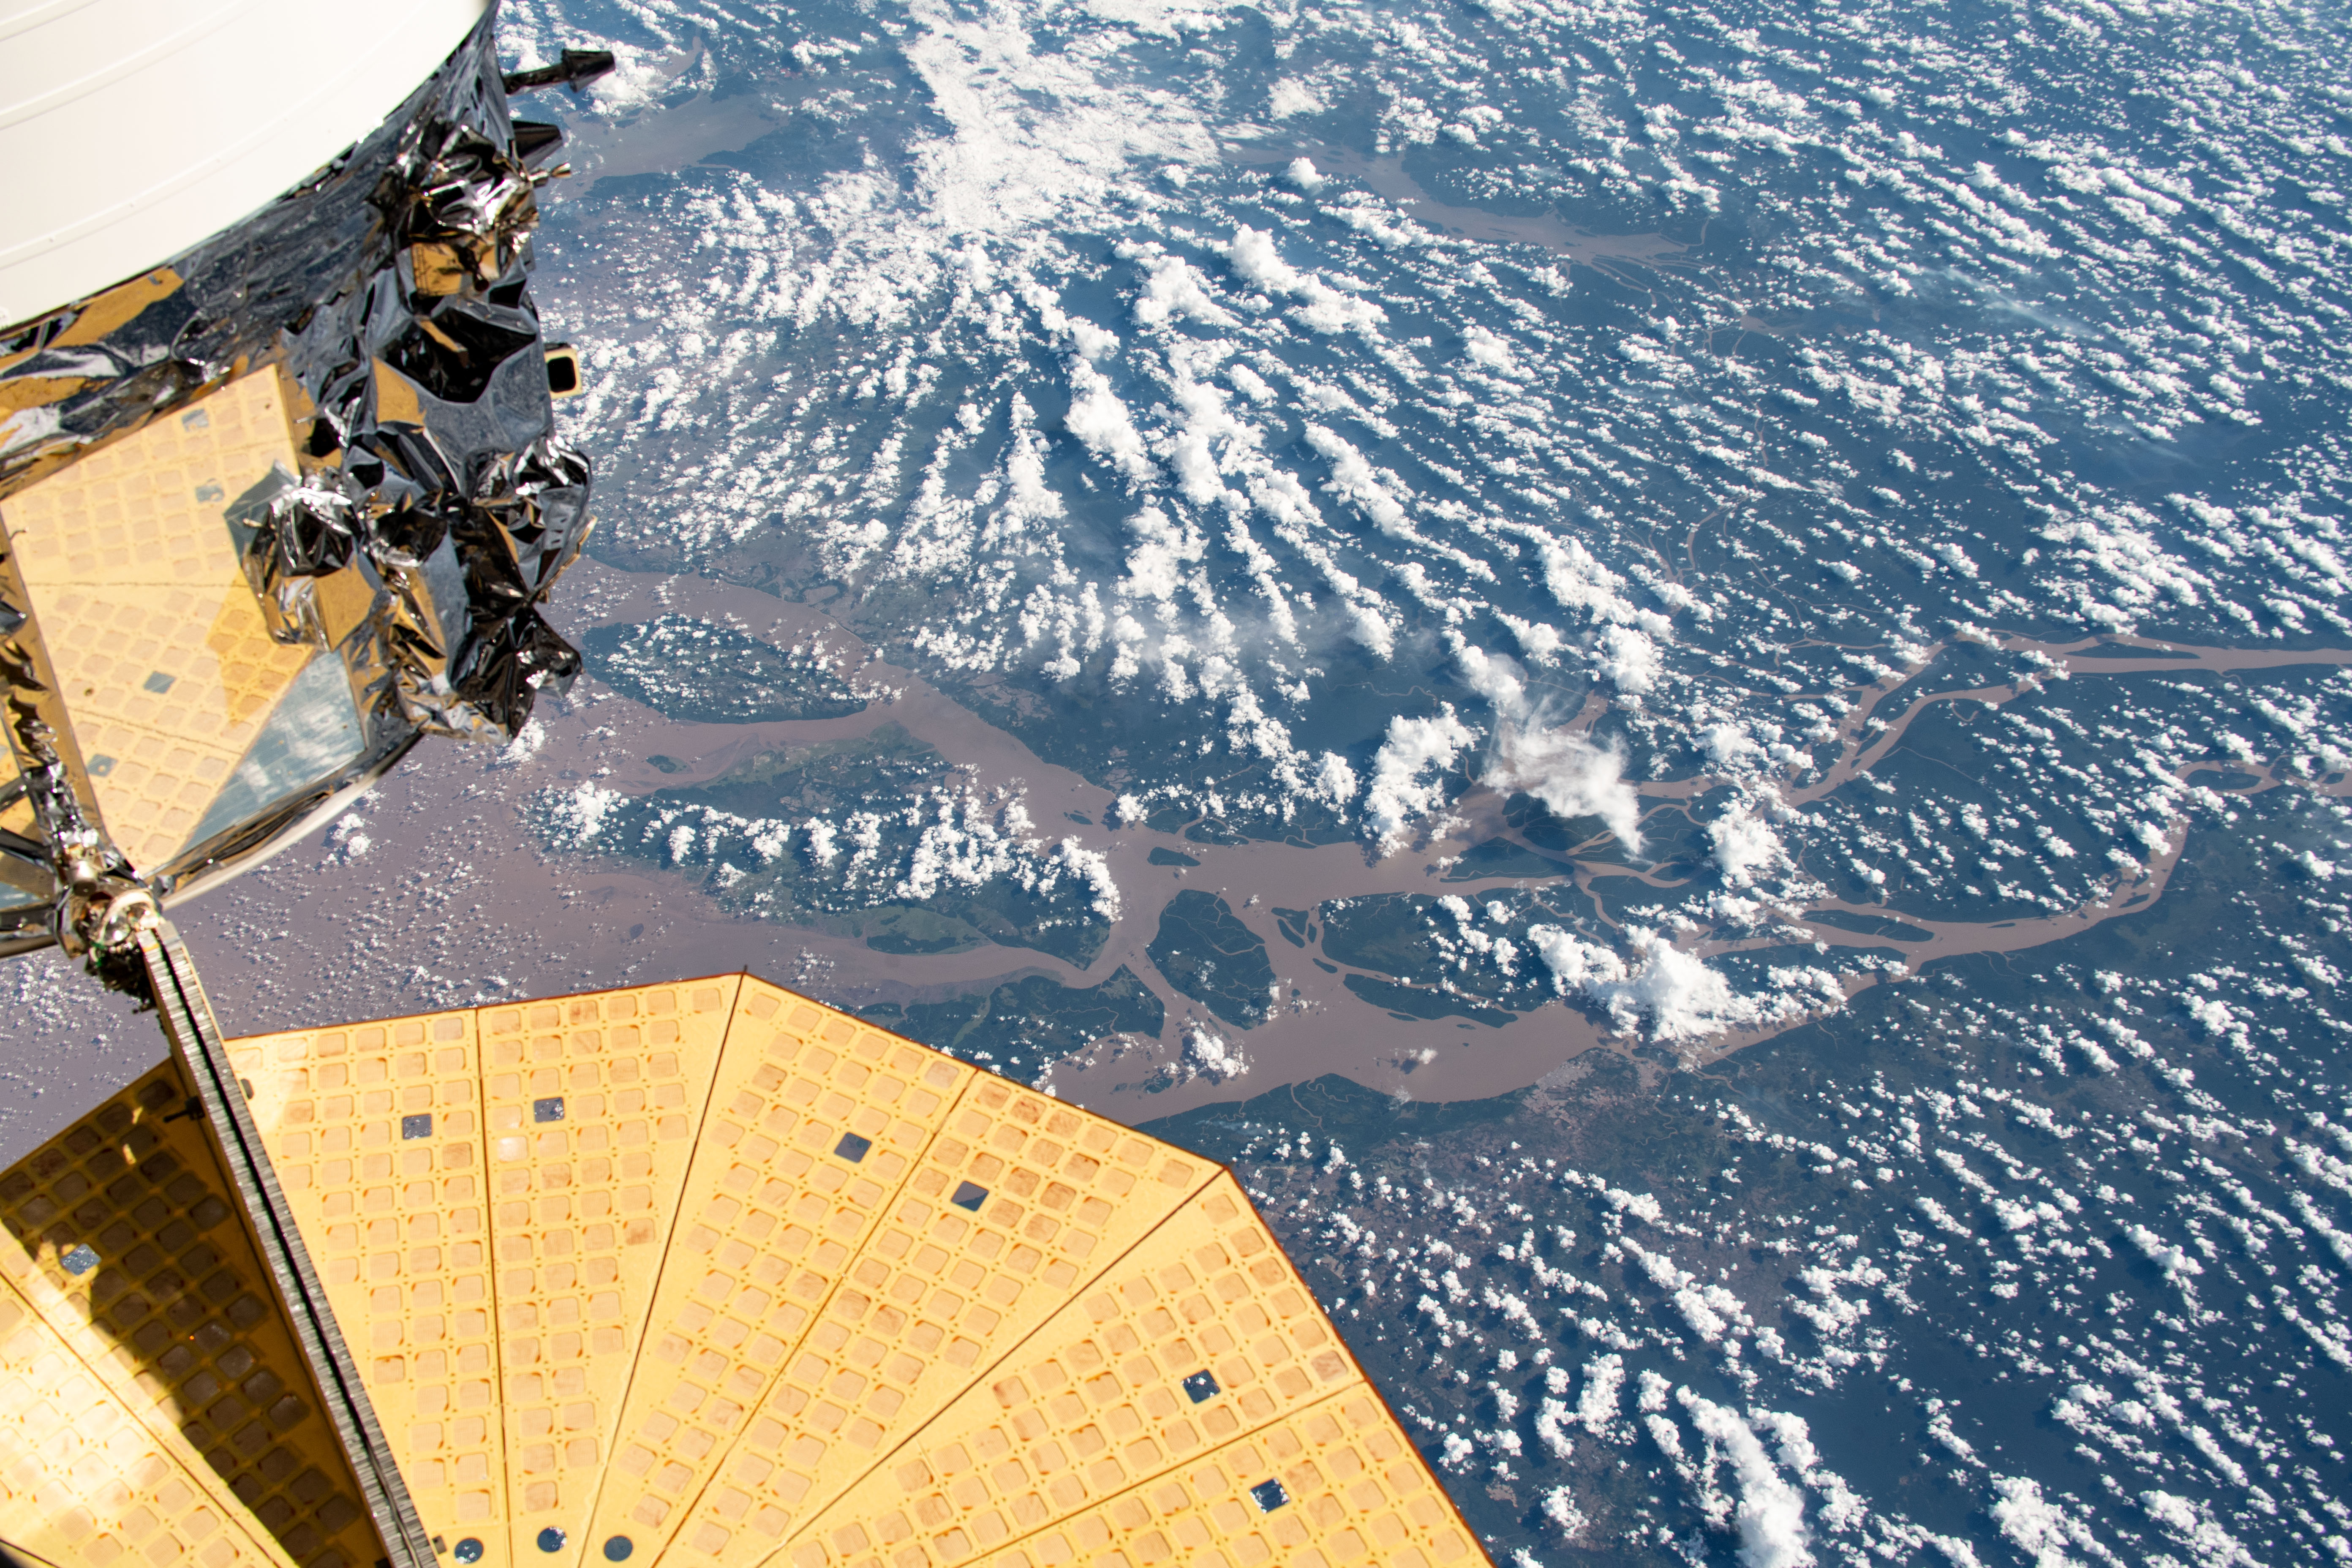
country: BRAZIL
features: RIO AMAZONAS, CANAL DO JURUPARI, CANAL PERIGOSO
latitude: 0.0
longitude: -50.0
